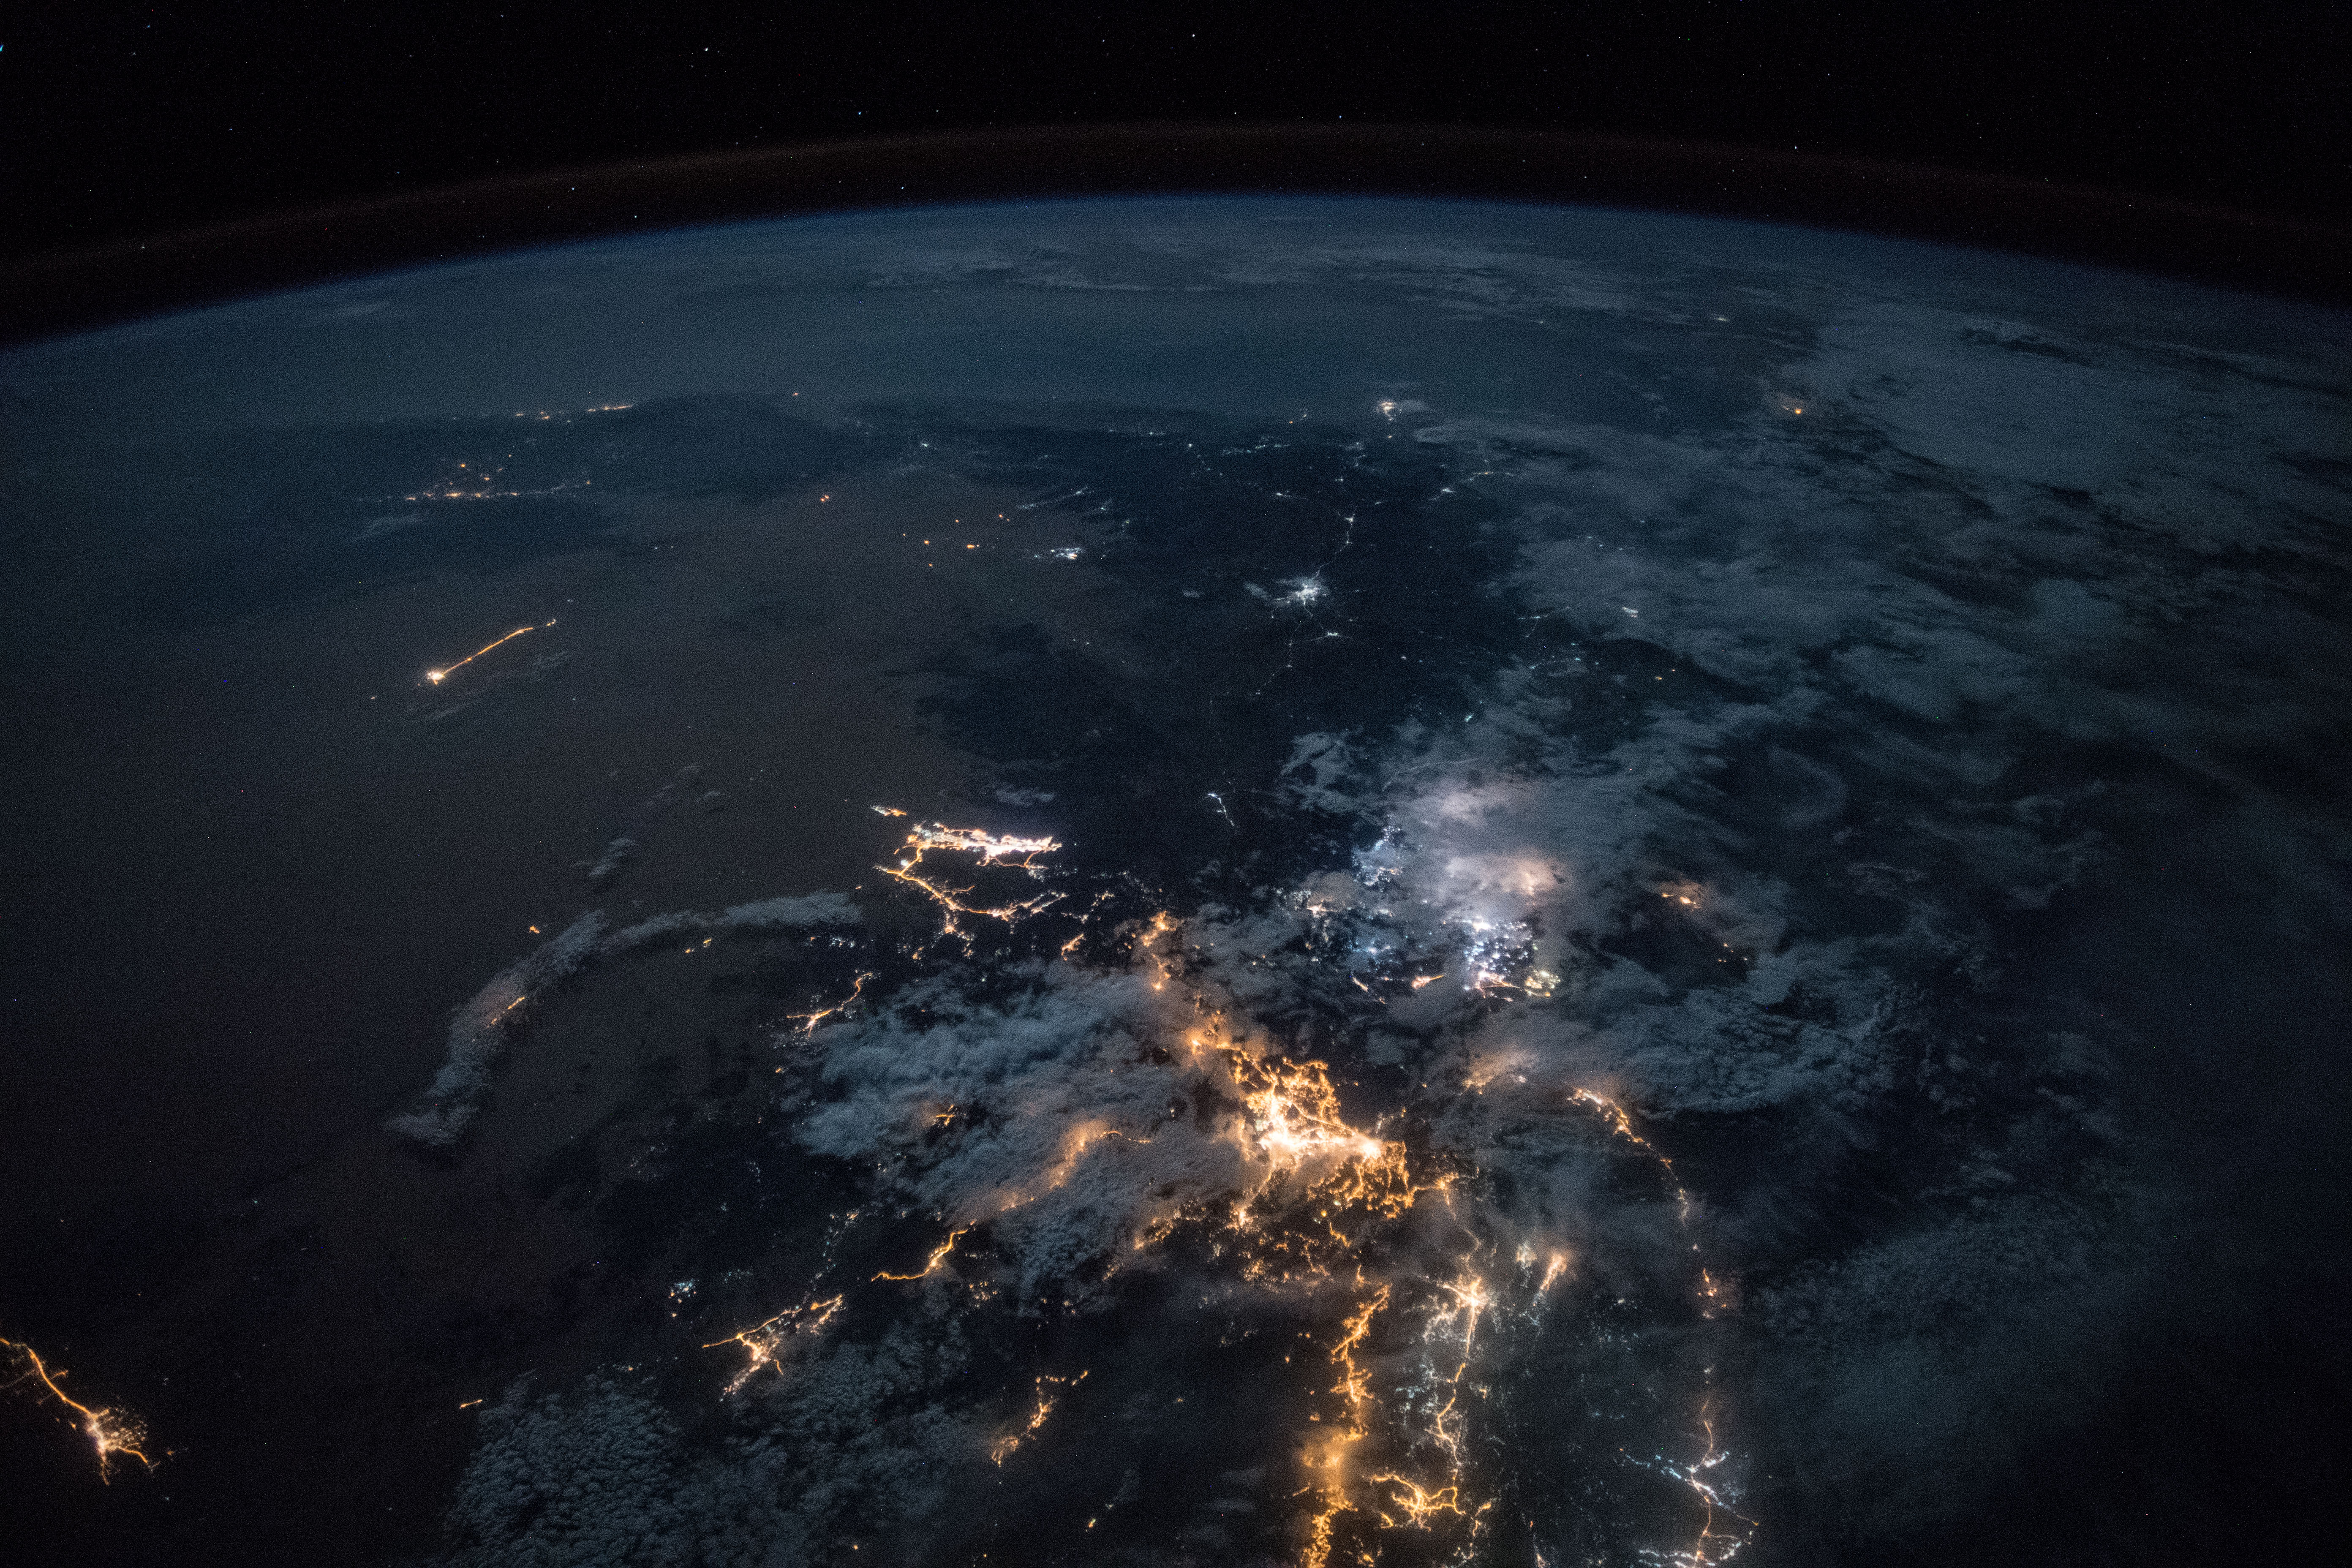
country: SAUDI ARABIA
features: WADI ALAGEEG CITY, NAJRAN CITY, JAZAN CITY, FAYFA CITY, ABU ARISH CITY, SABYA CITY, ASIR MOUNTAINS, RED SEA, NIGHT, EARTH LIMB
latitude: 16.7
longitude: 44.4
